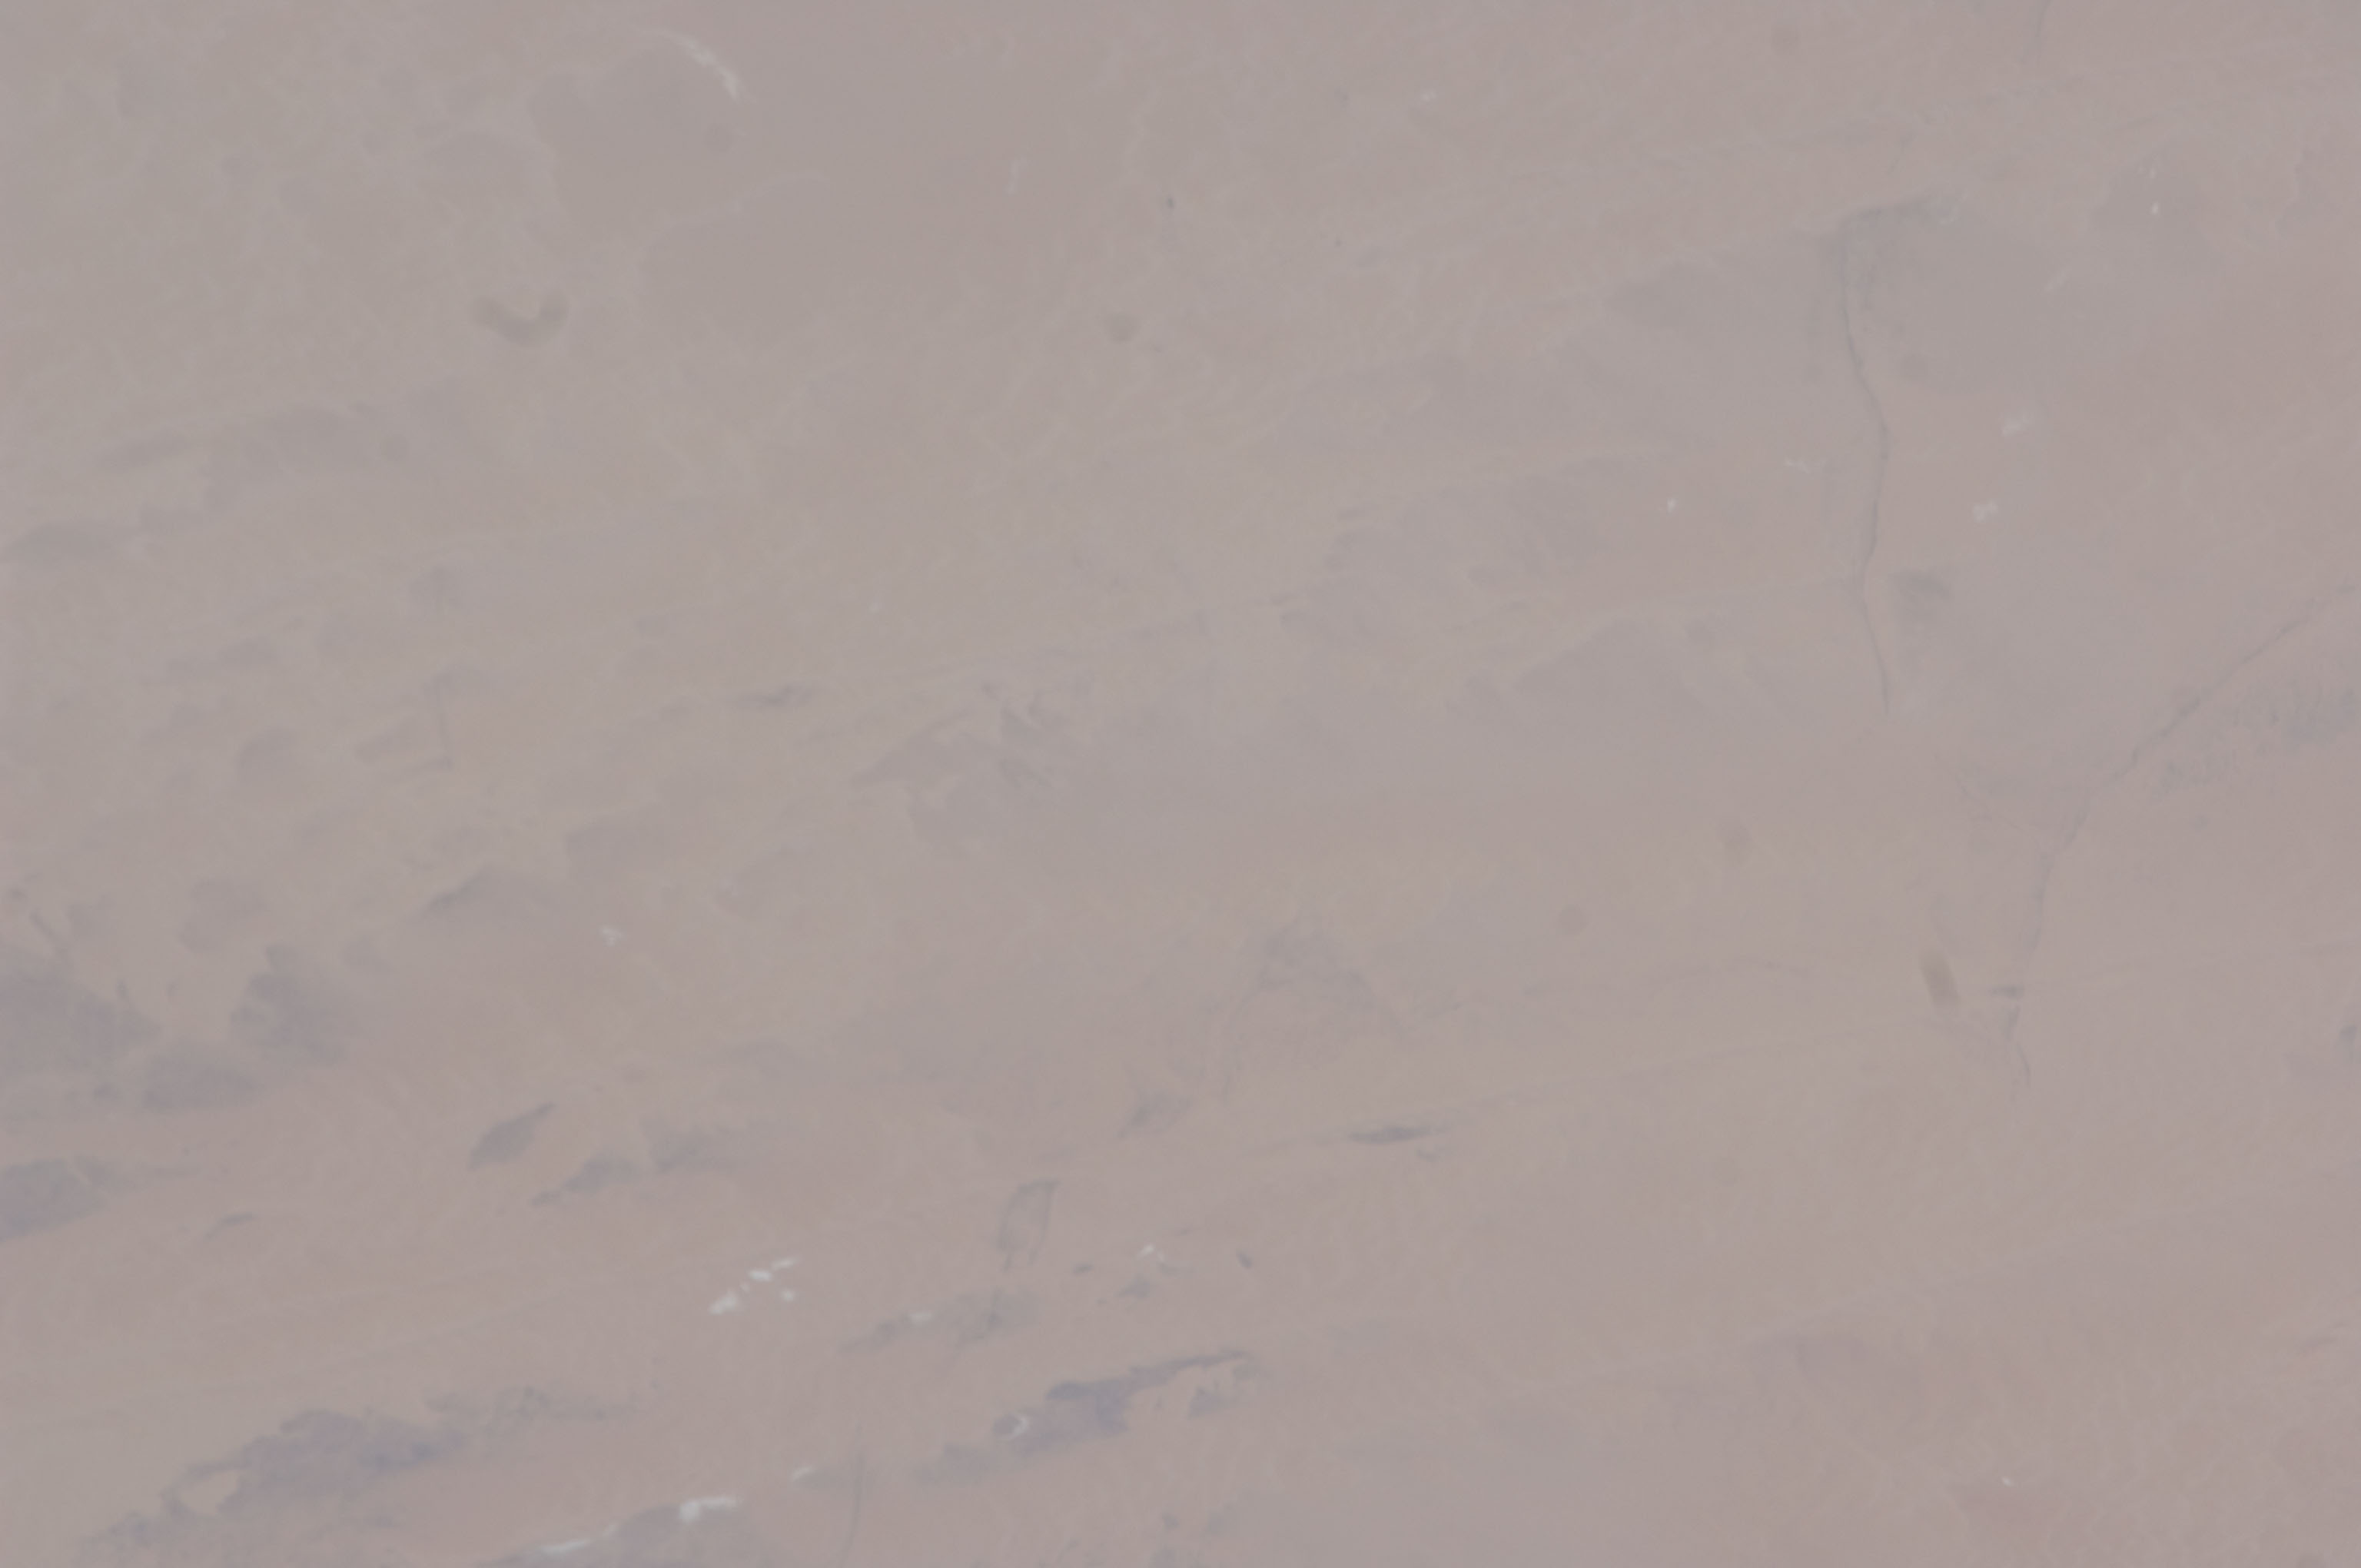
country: ALGERIA
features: DARK ROCK OUTCROPS, LINEAR DUNES
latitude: 24.1
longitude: -2.4
